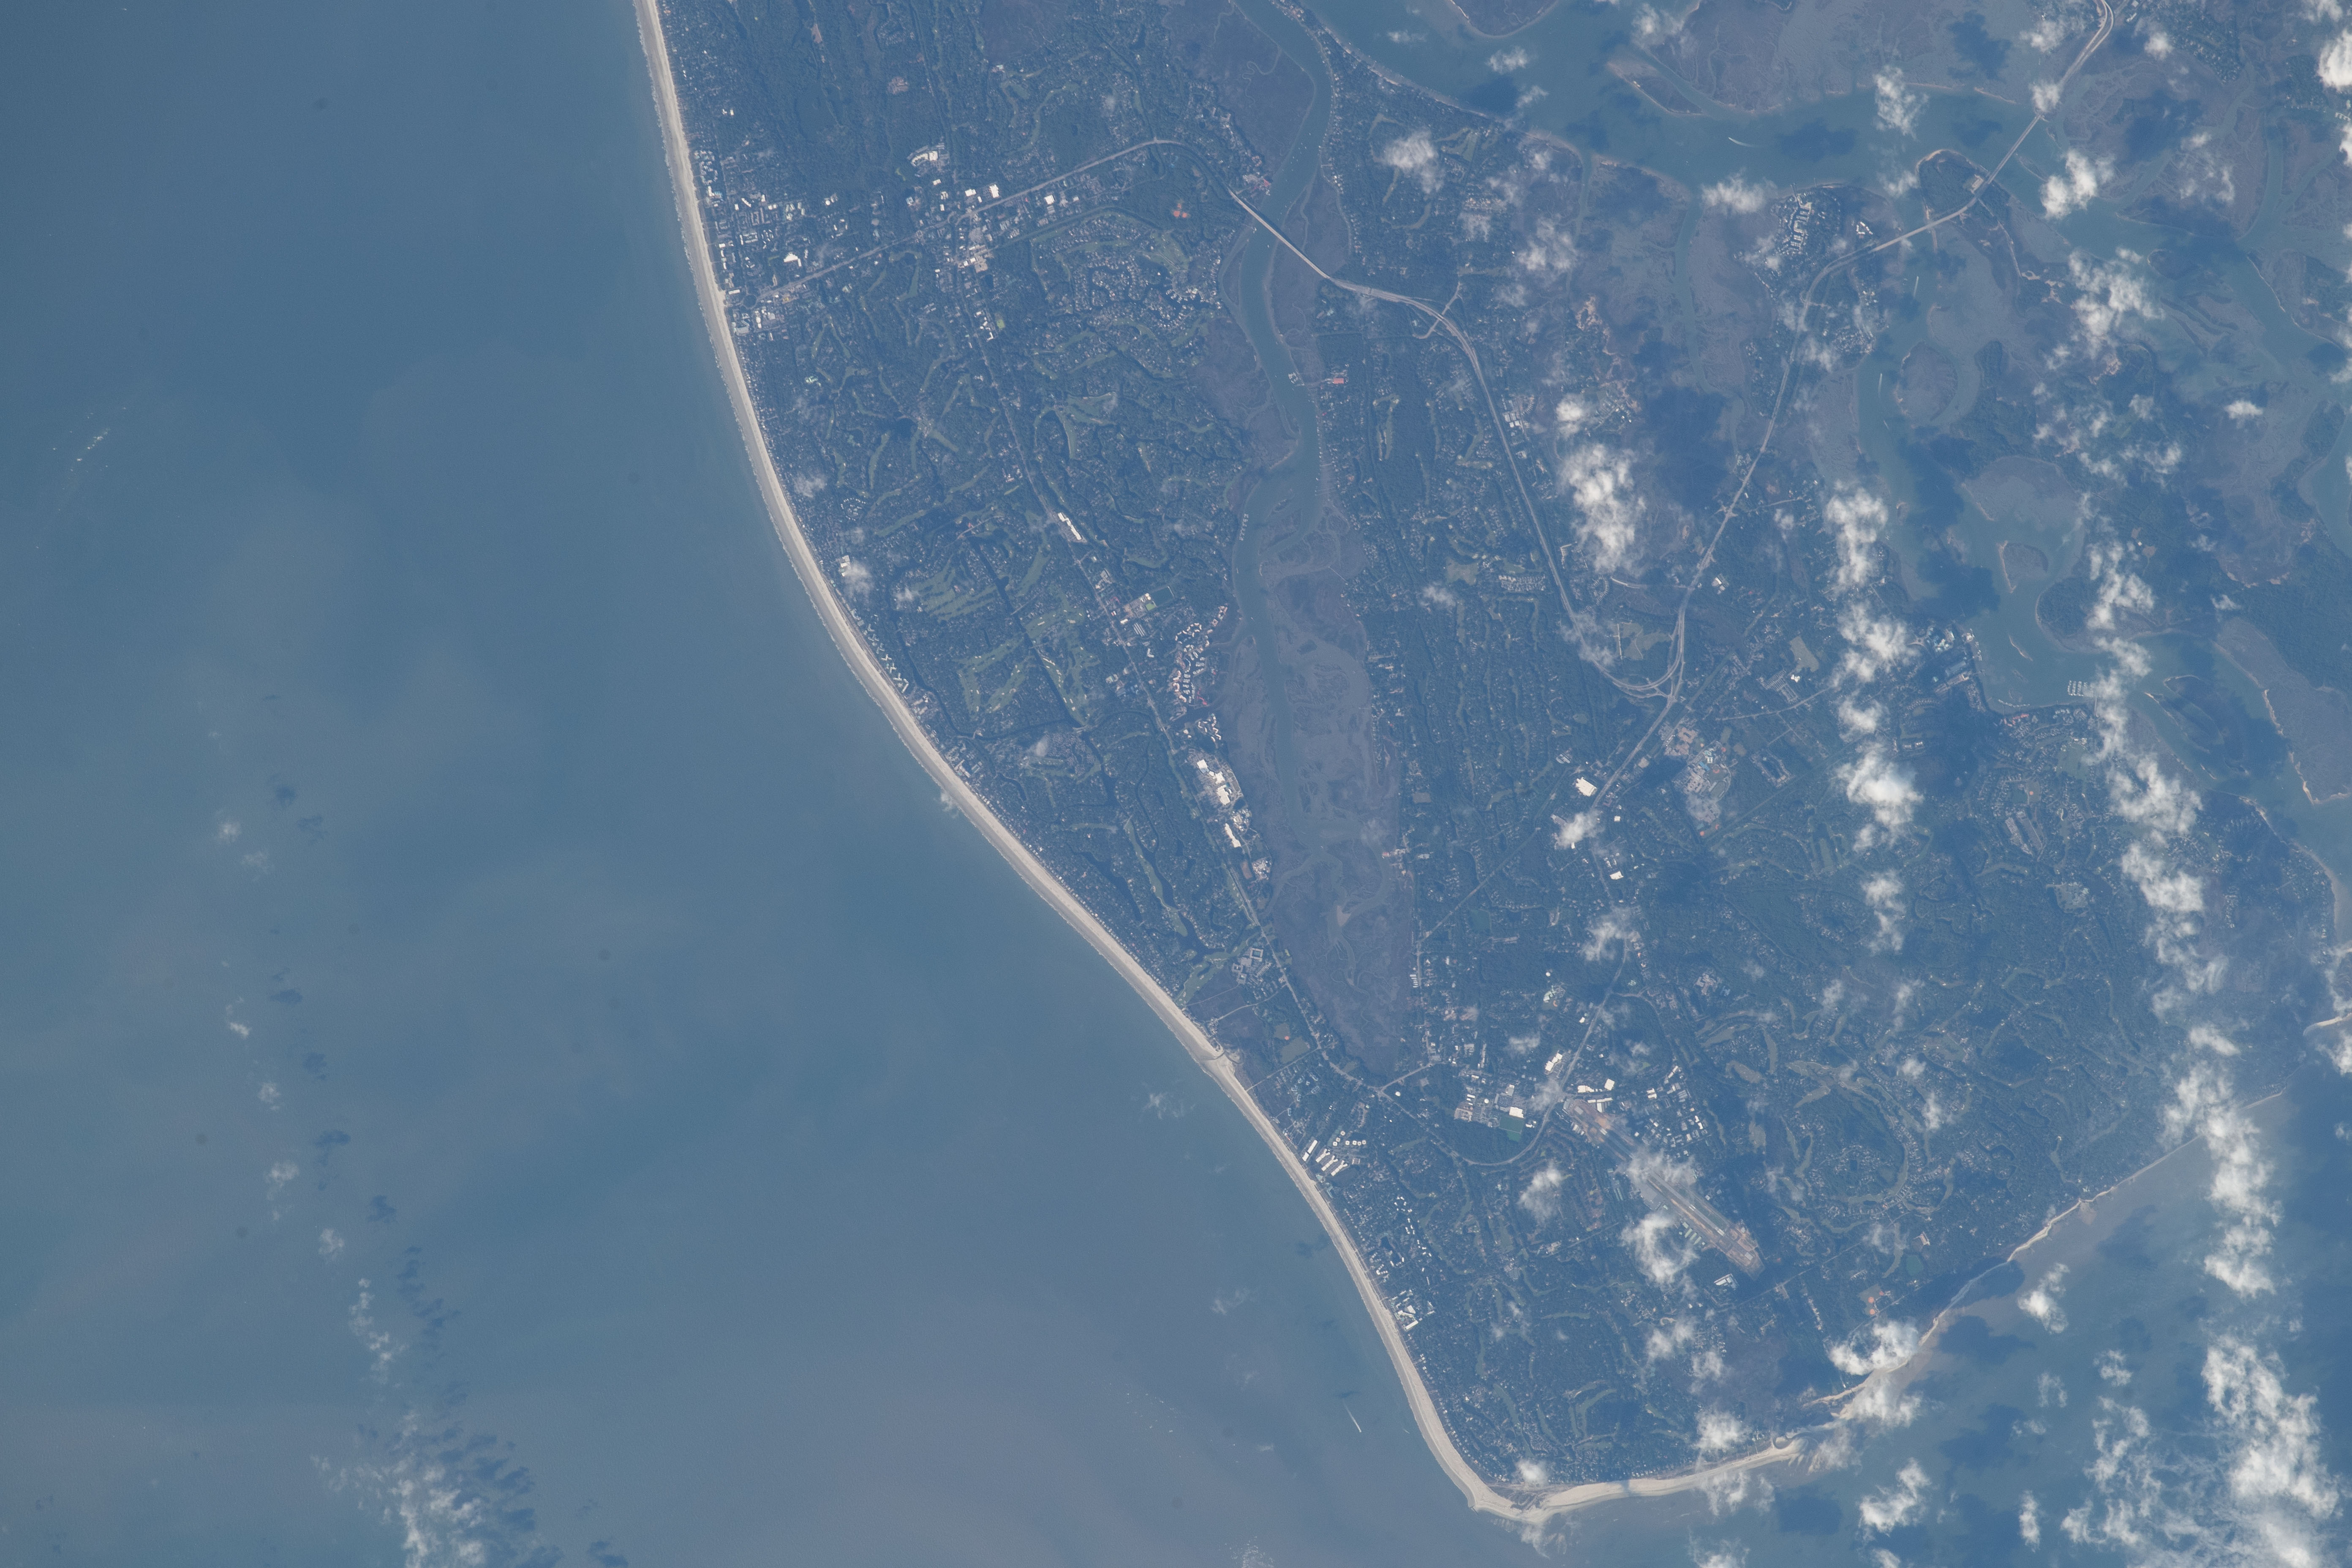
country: USA-SOUTH CAROLINA
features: FLOODING, ATLANTIC OCEAN, HILTON HEAD ISLAND
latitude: 32.2
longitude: -80.7
